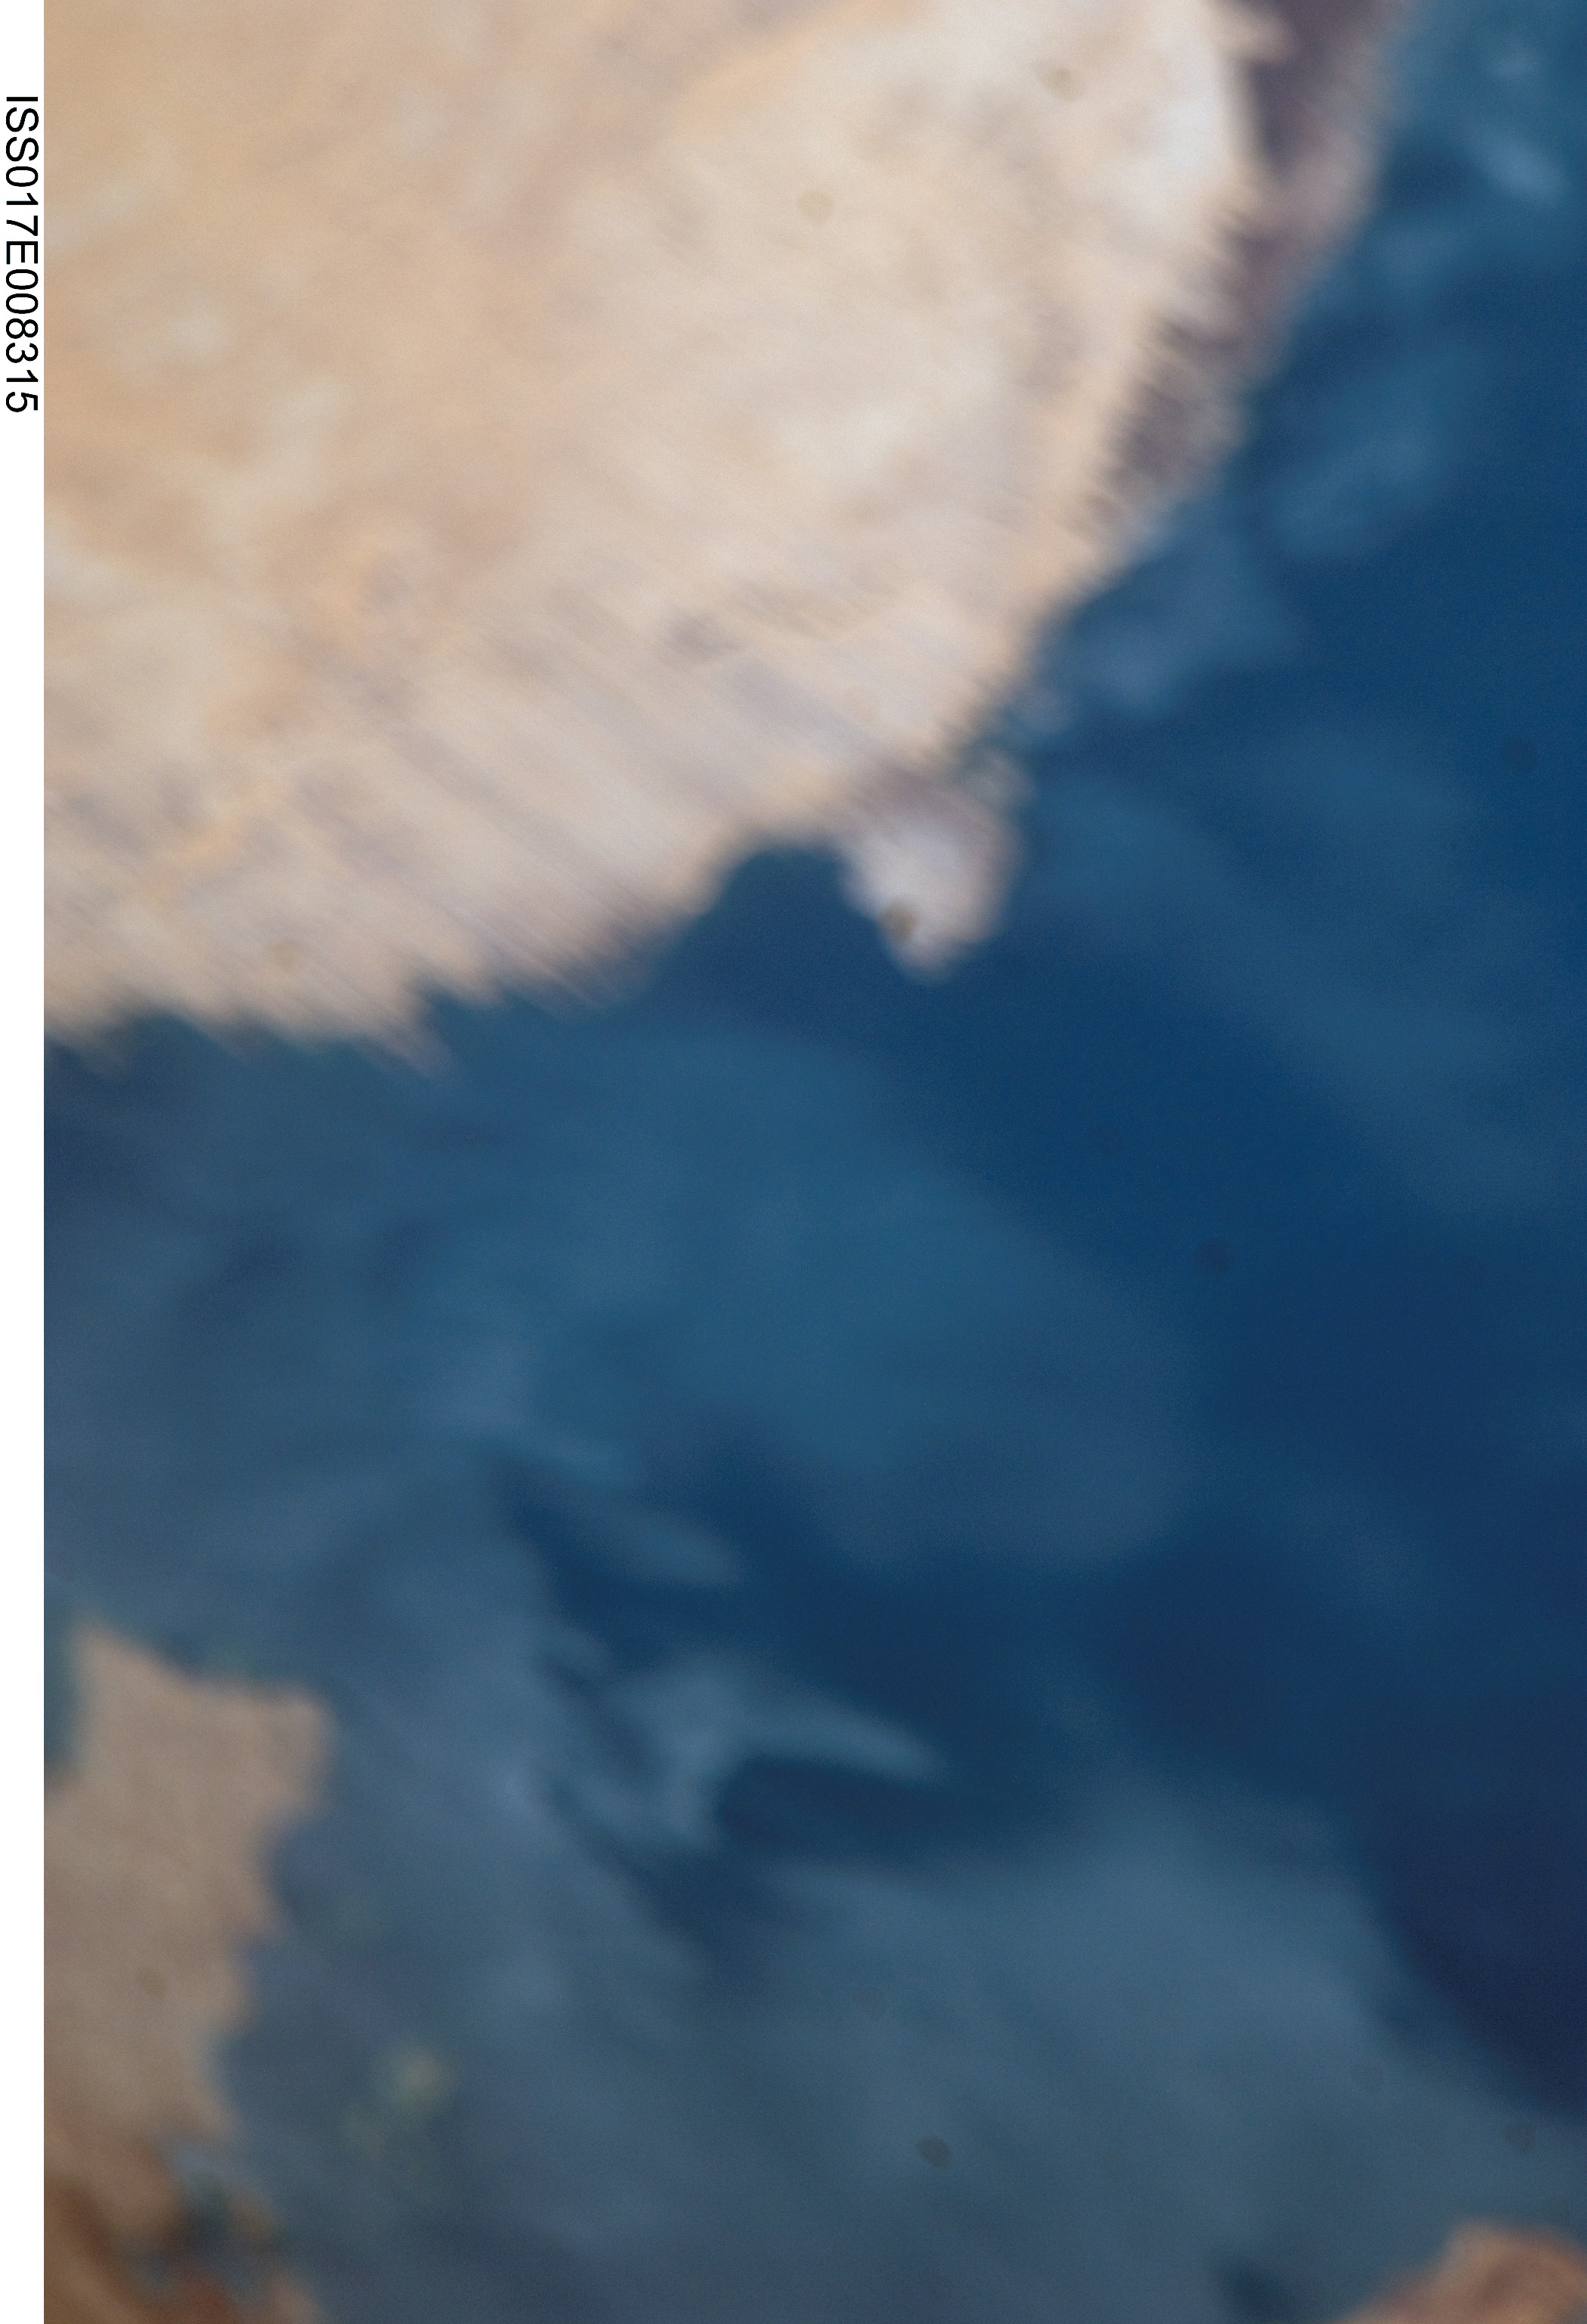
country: EGYPT
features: TOSHKA LAKES, SOFT FOCUS
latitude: 23.5
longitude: 30.6
